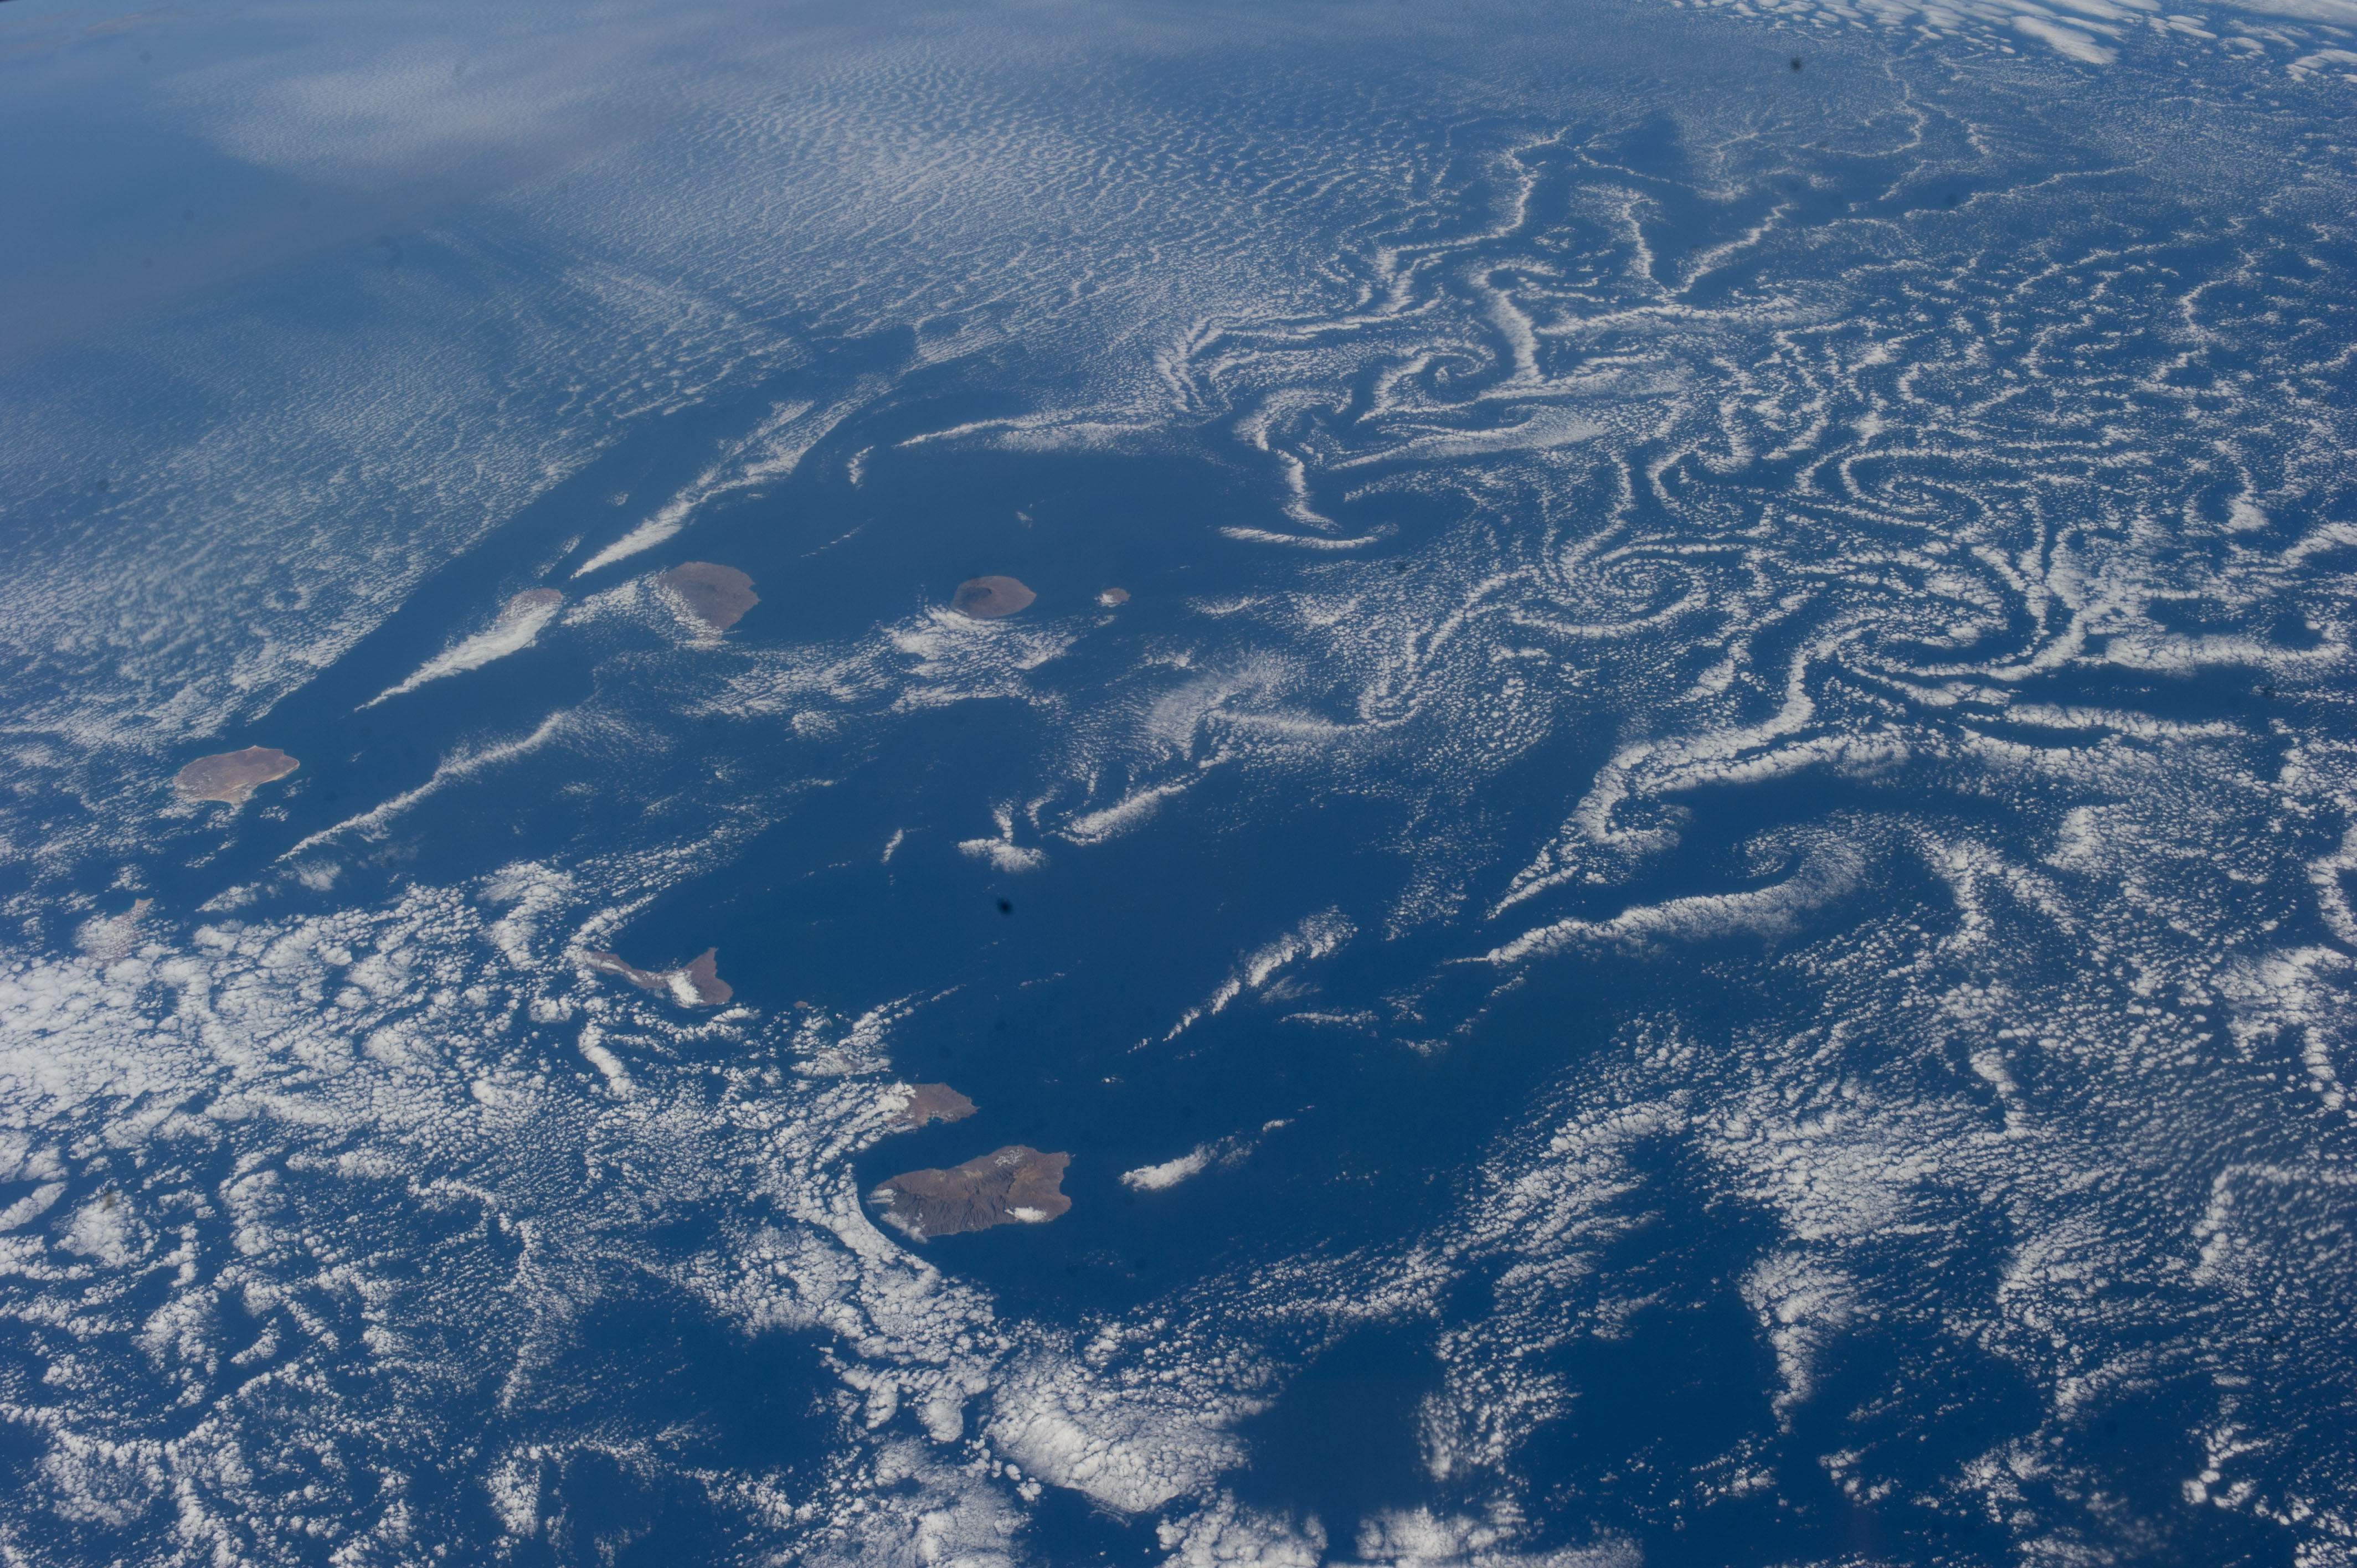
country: CAPE VERDE
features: ISLANDS, FIRE ISLAND, FOGO NATIONAL PARK, CAPE VERDE, ATLANTIC OCEAN
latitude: 15.3
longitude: -25.1
